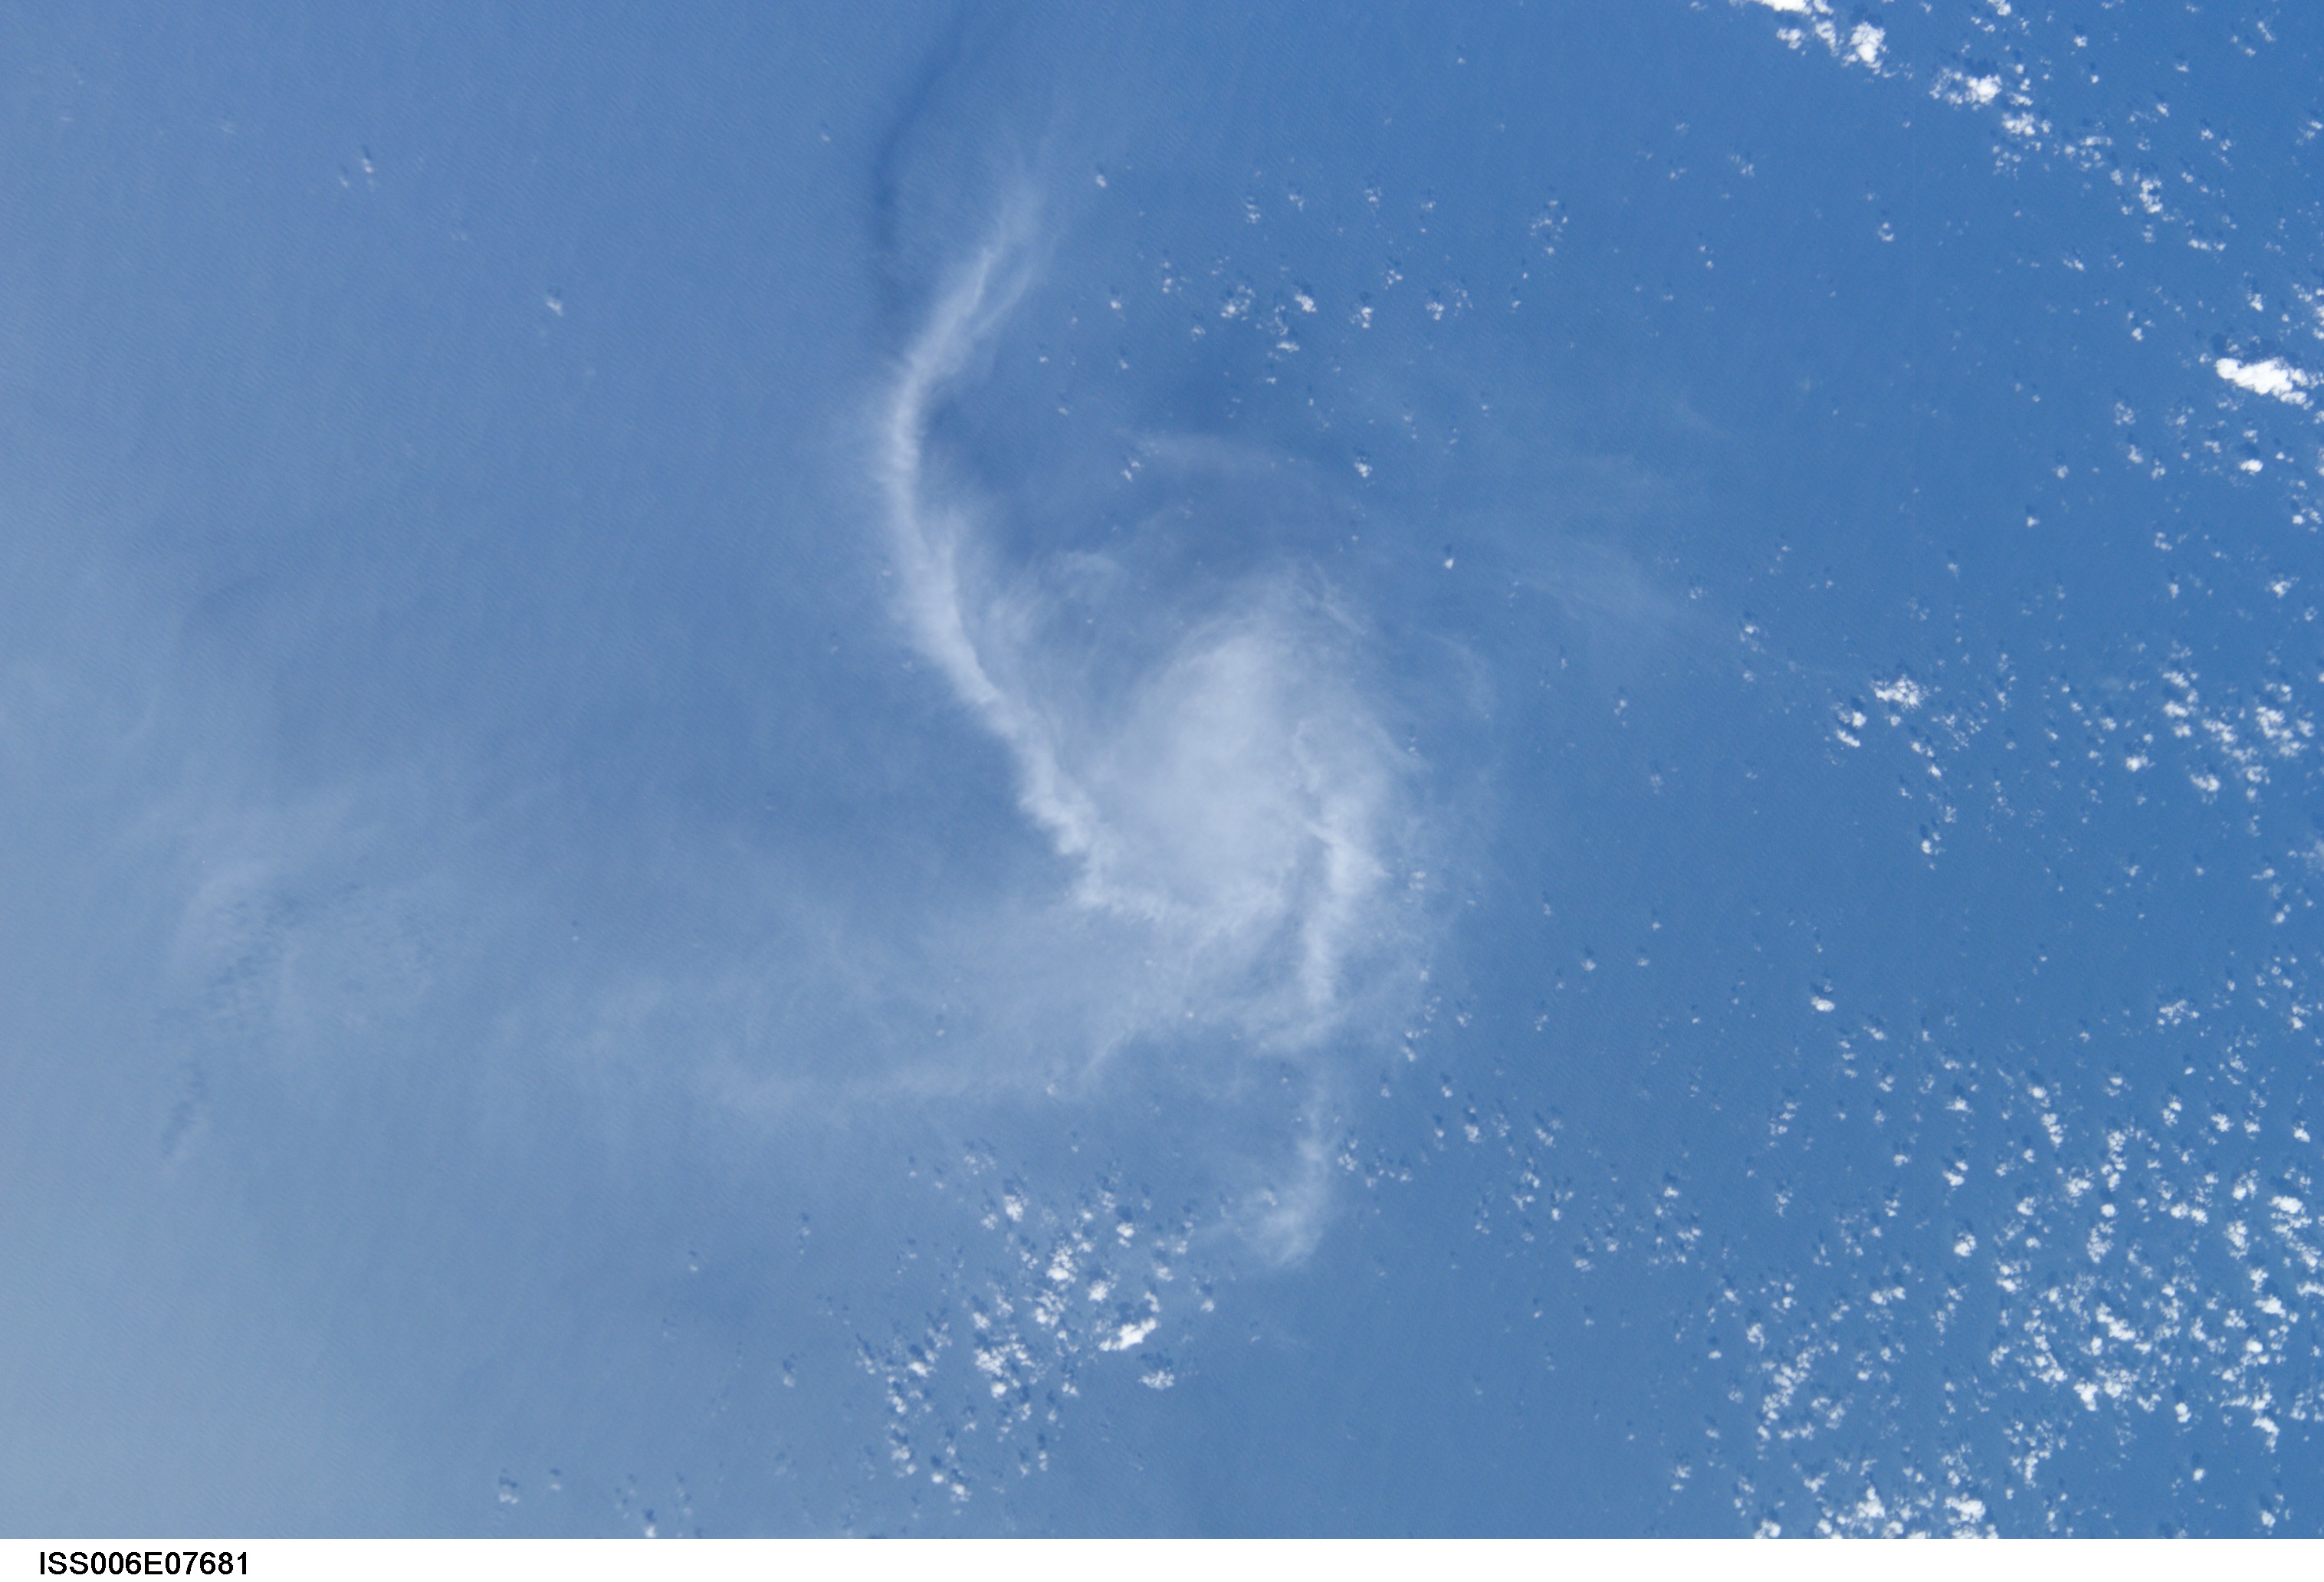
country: PACIFIC OCEAN
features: CLOUD VORTEX
